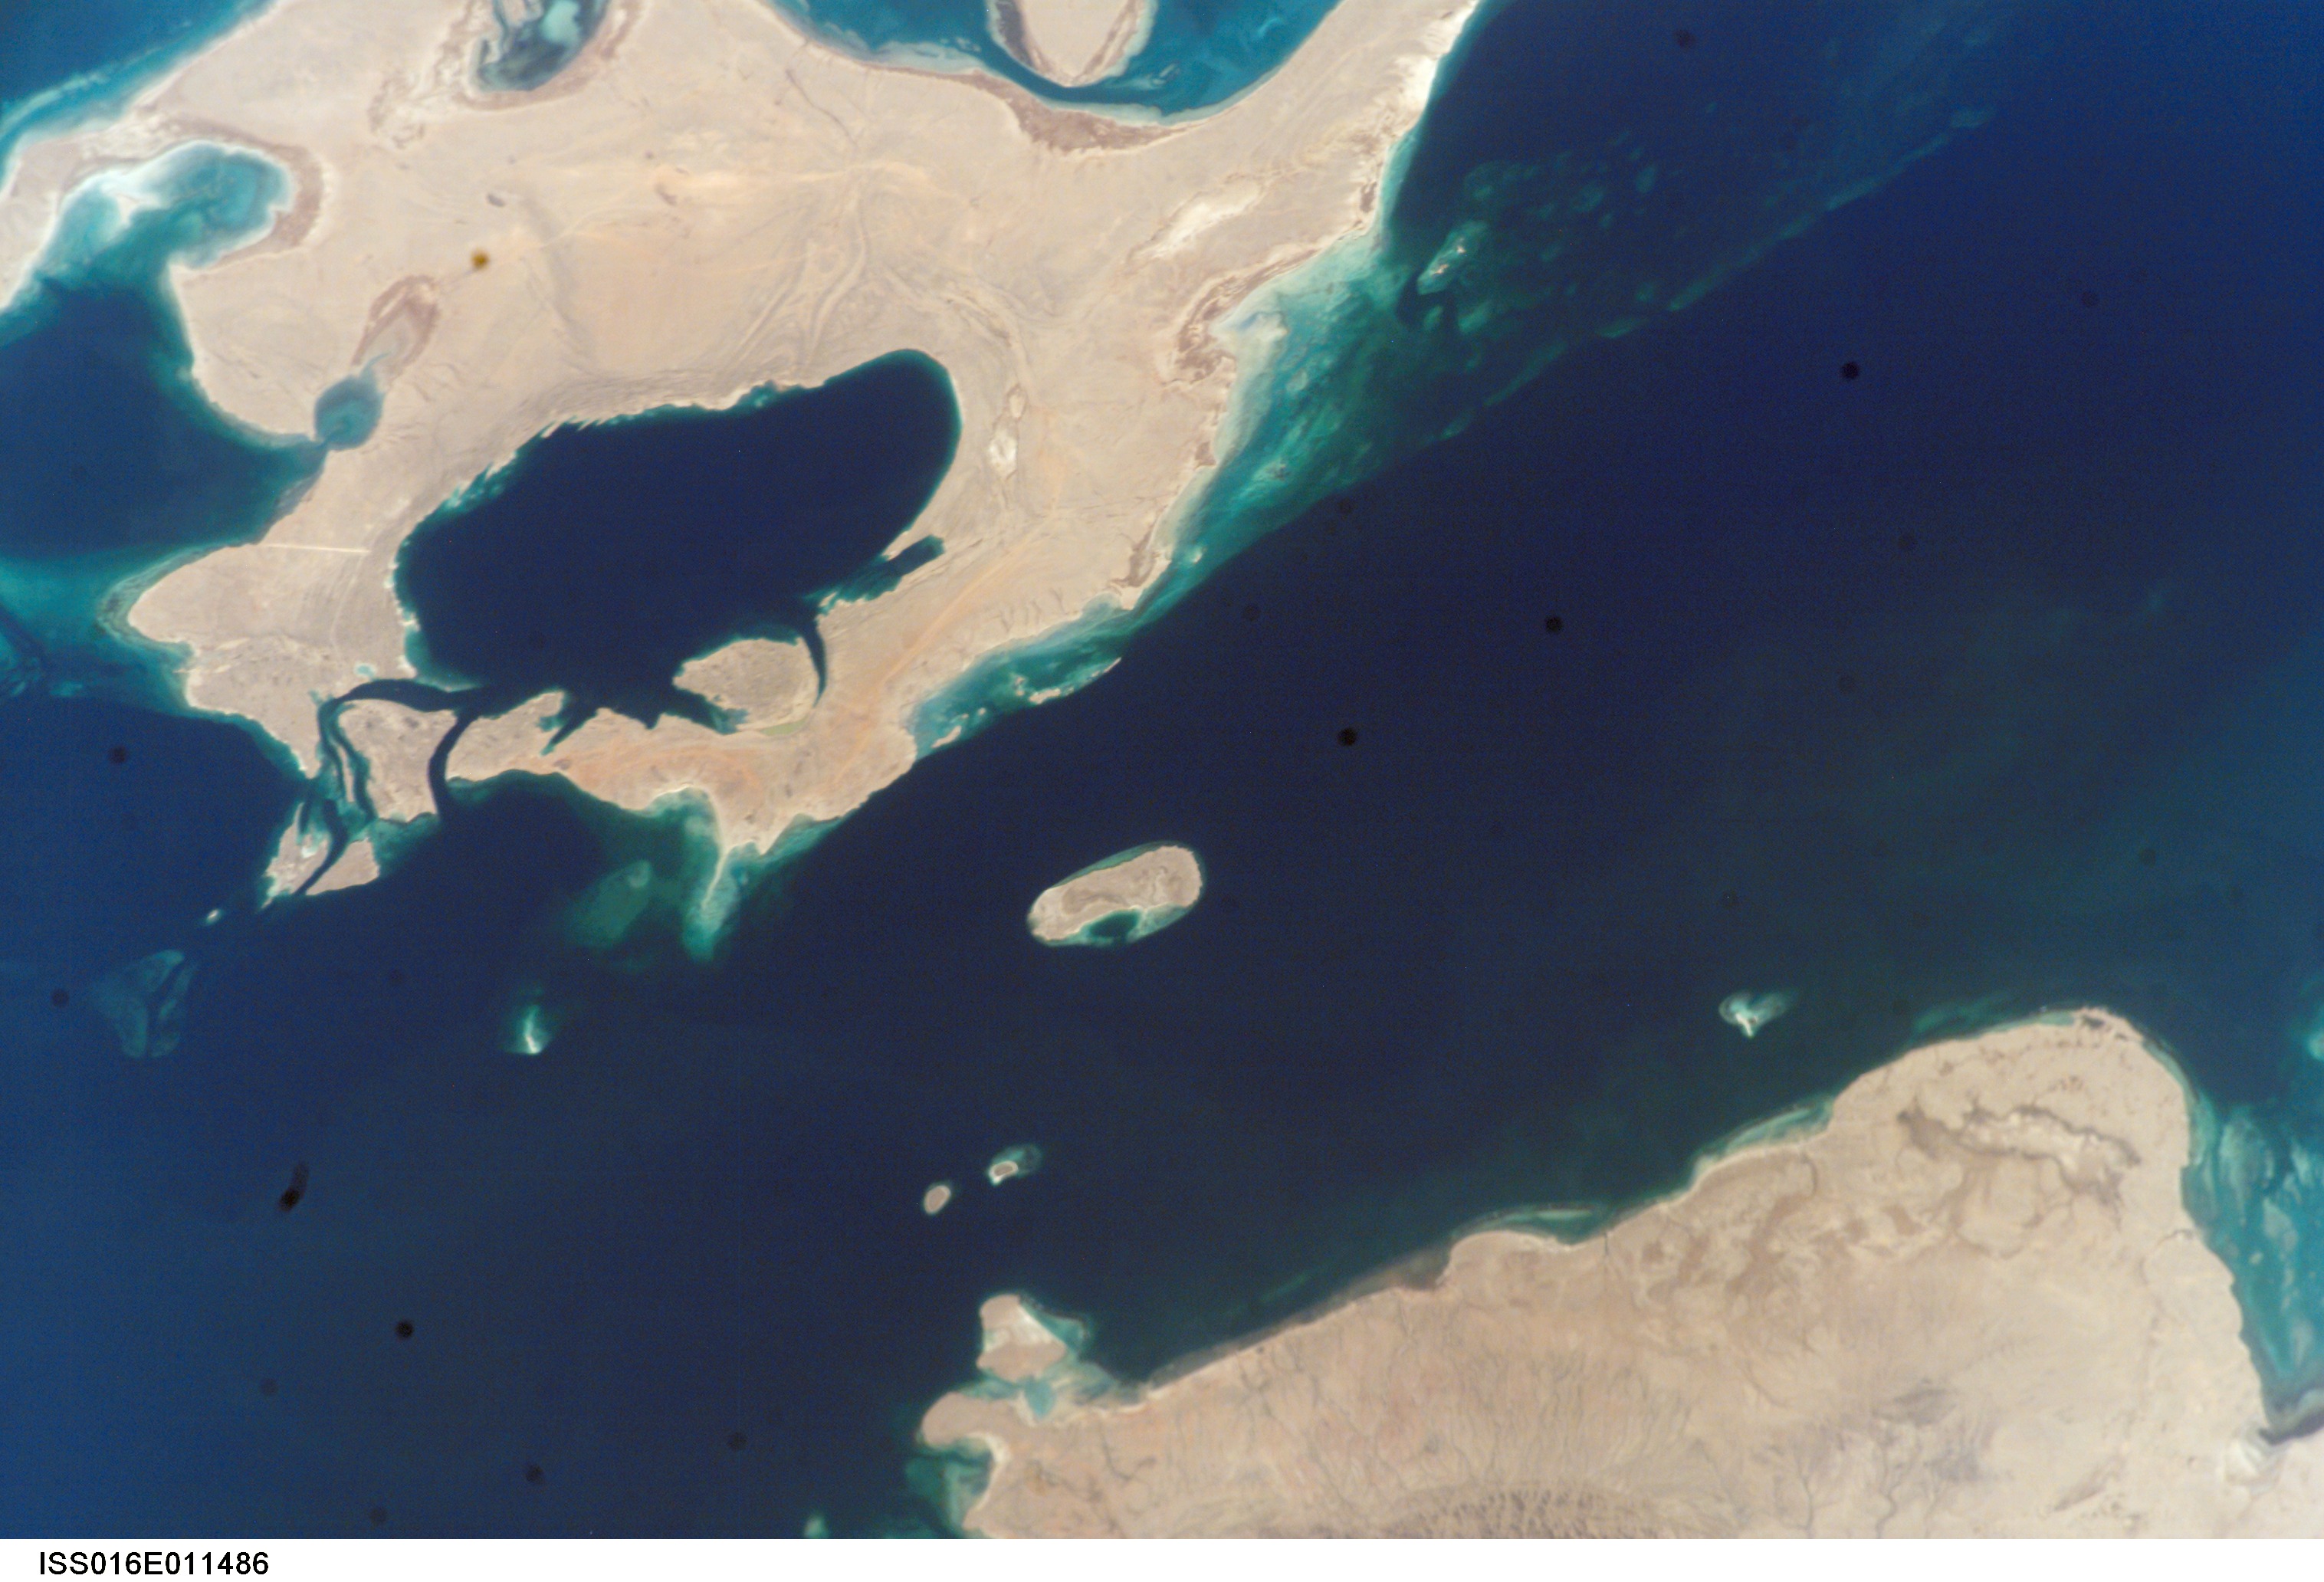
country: ERITREA
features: CORAL REEFS, RED S., DEHALAK I.
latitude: 15.5
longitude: 40.0
